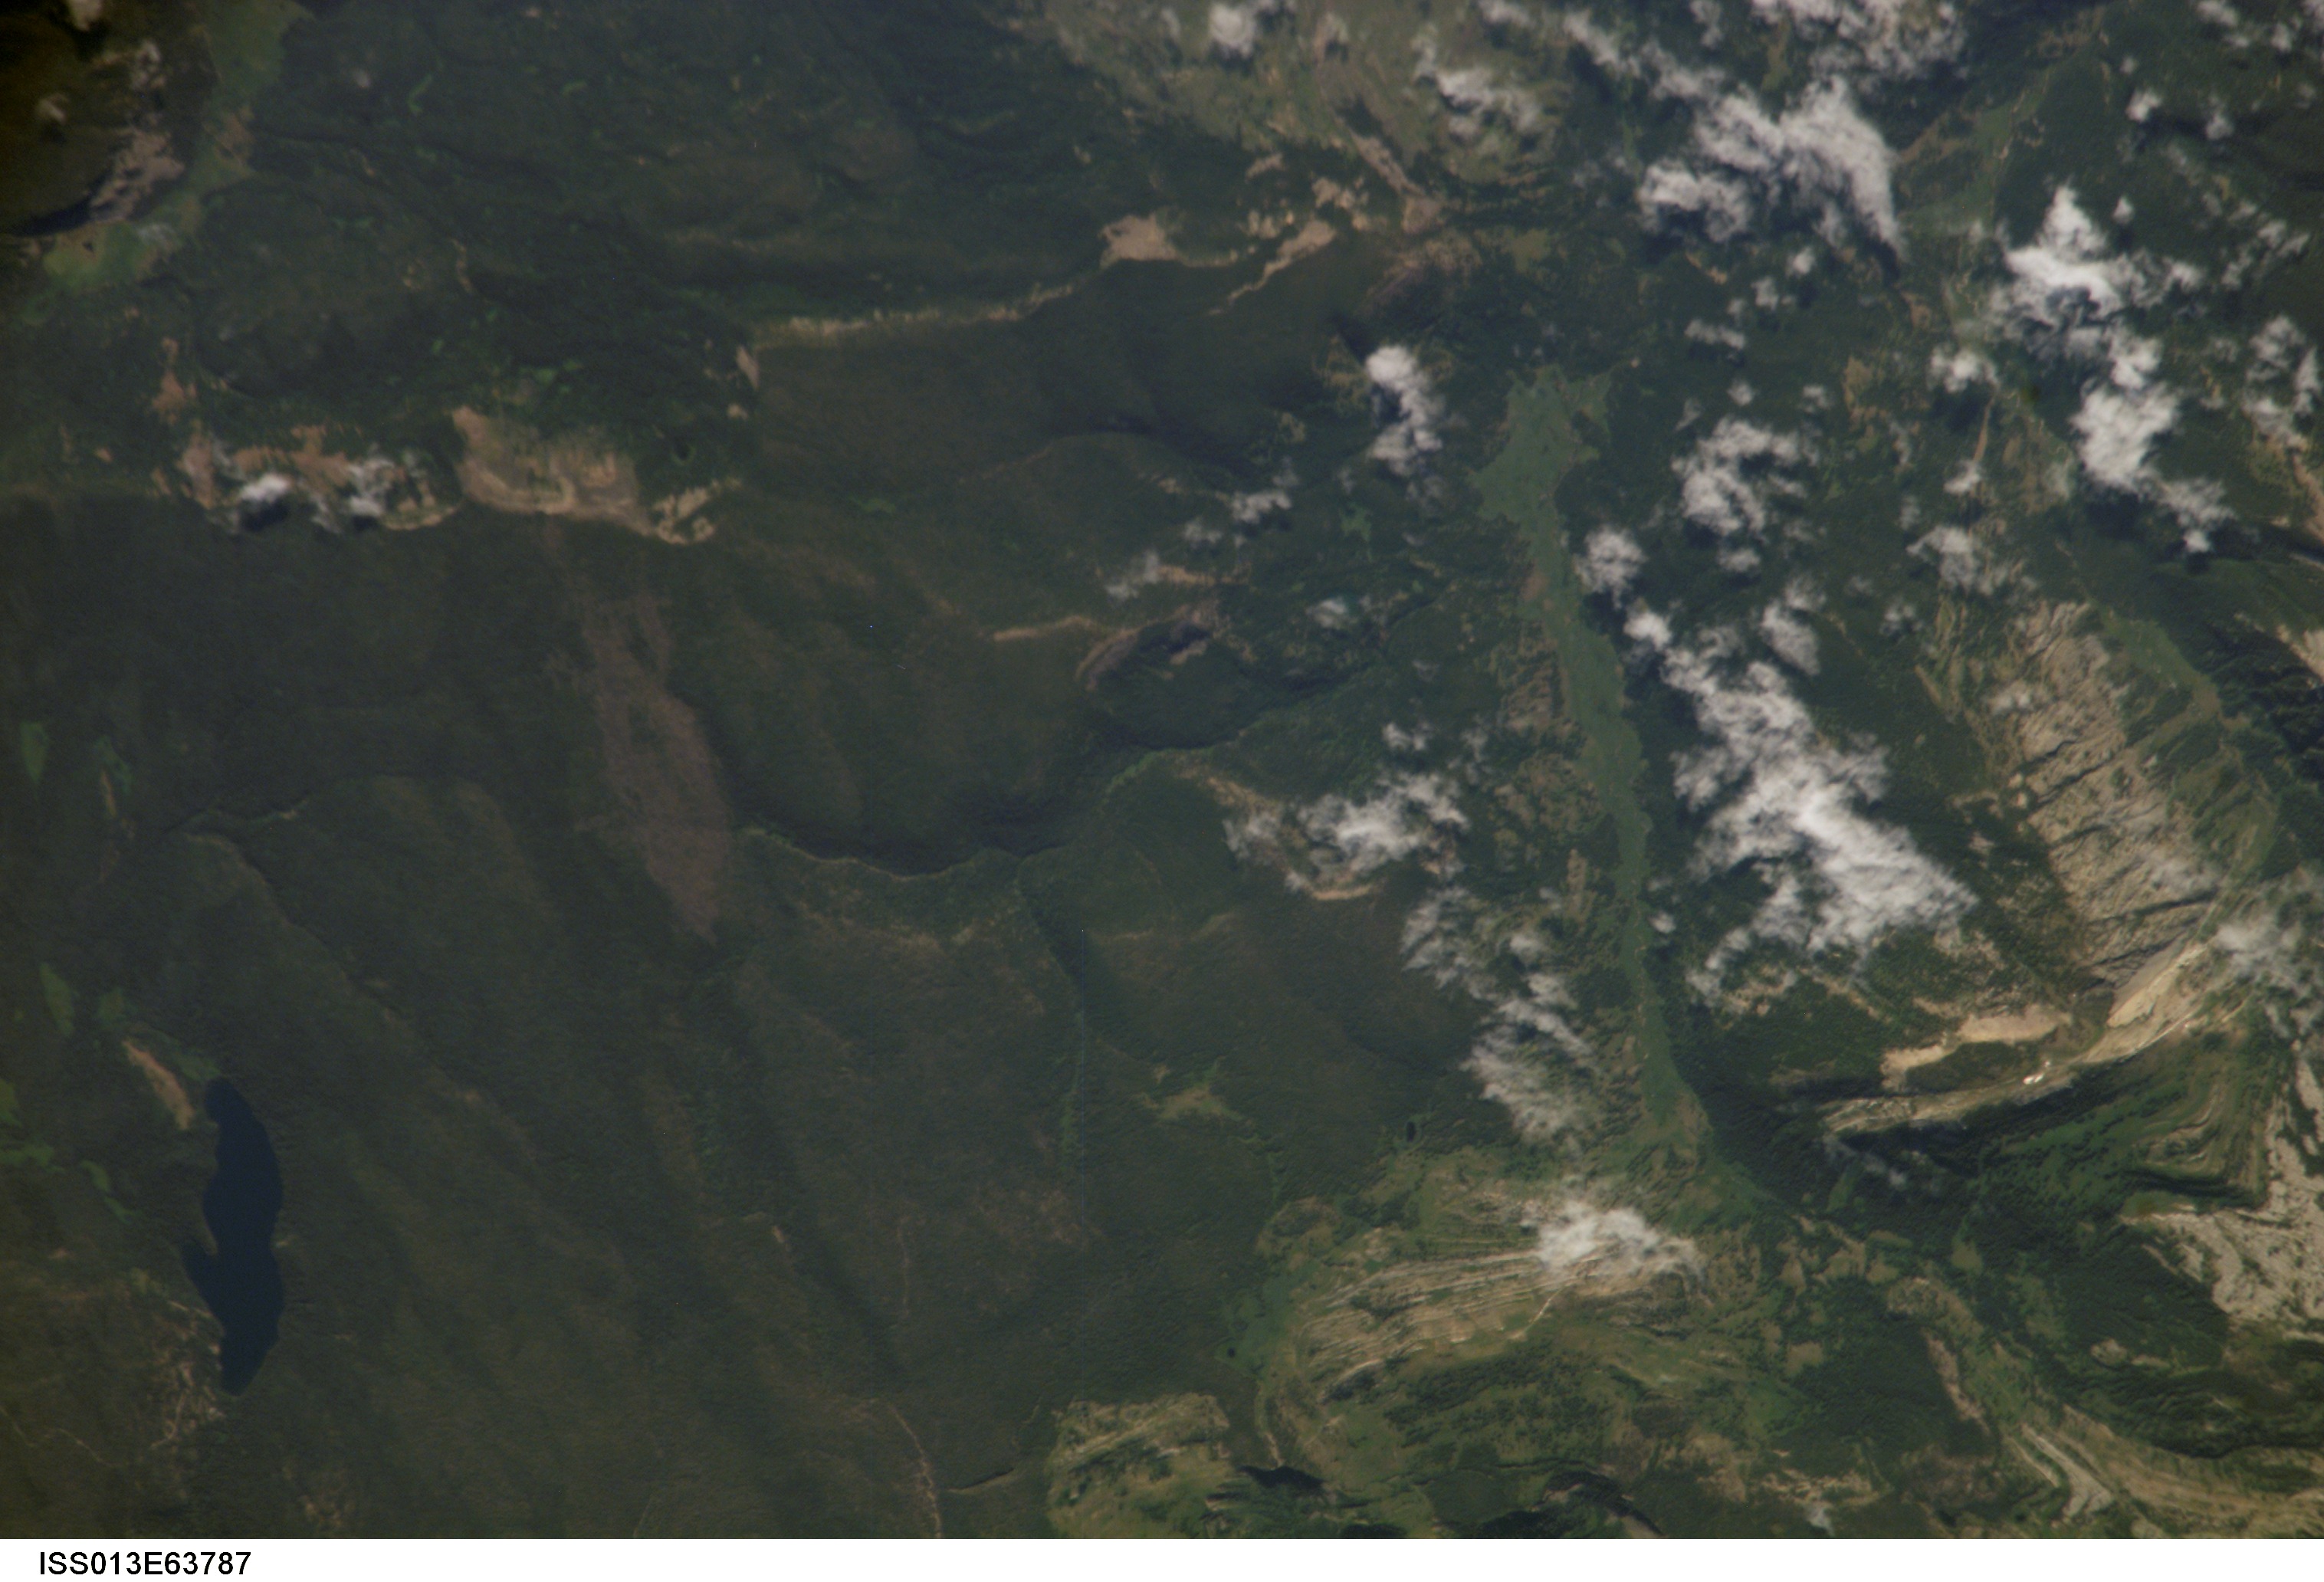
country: USA-WYOMING
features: MOUNT BERRY, LAKE OF THE WOODS
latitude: 44.0
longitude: -110.8
